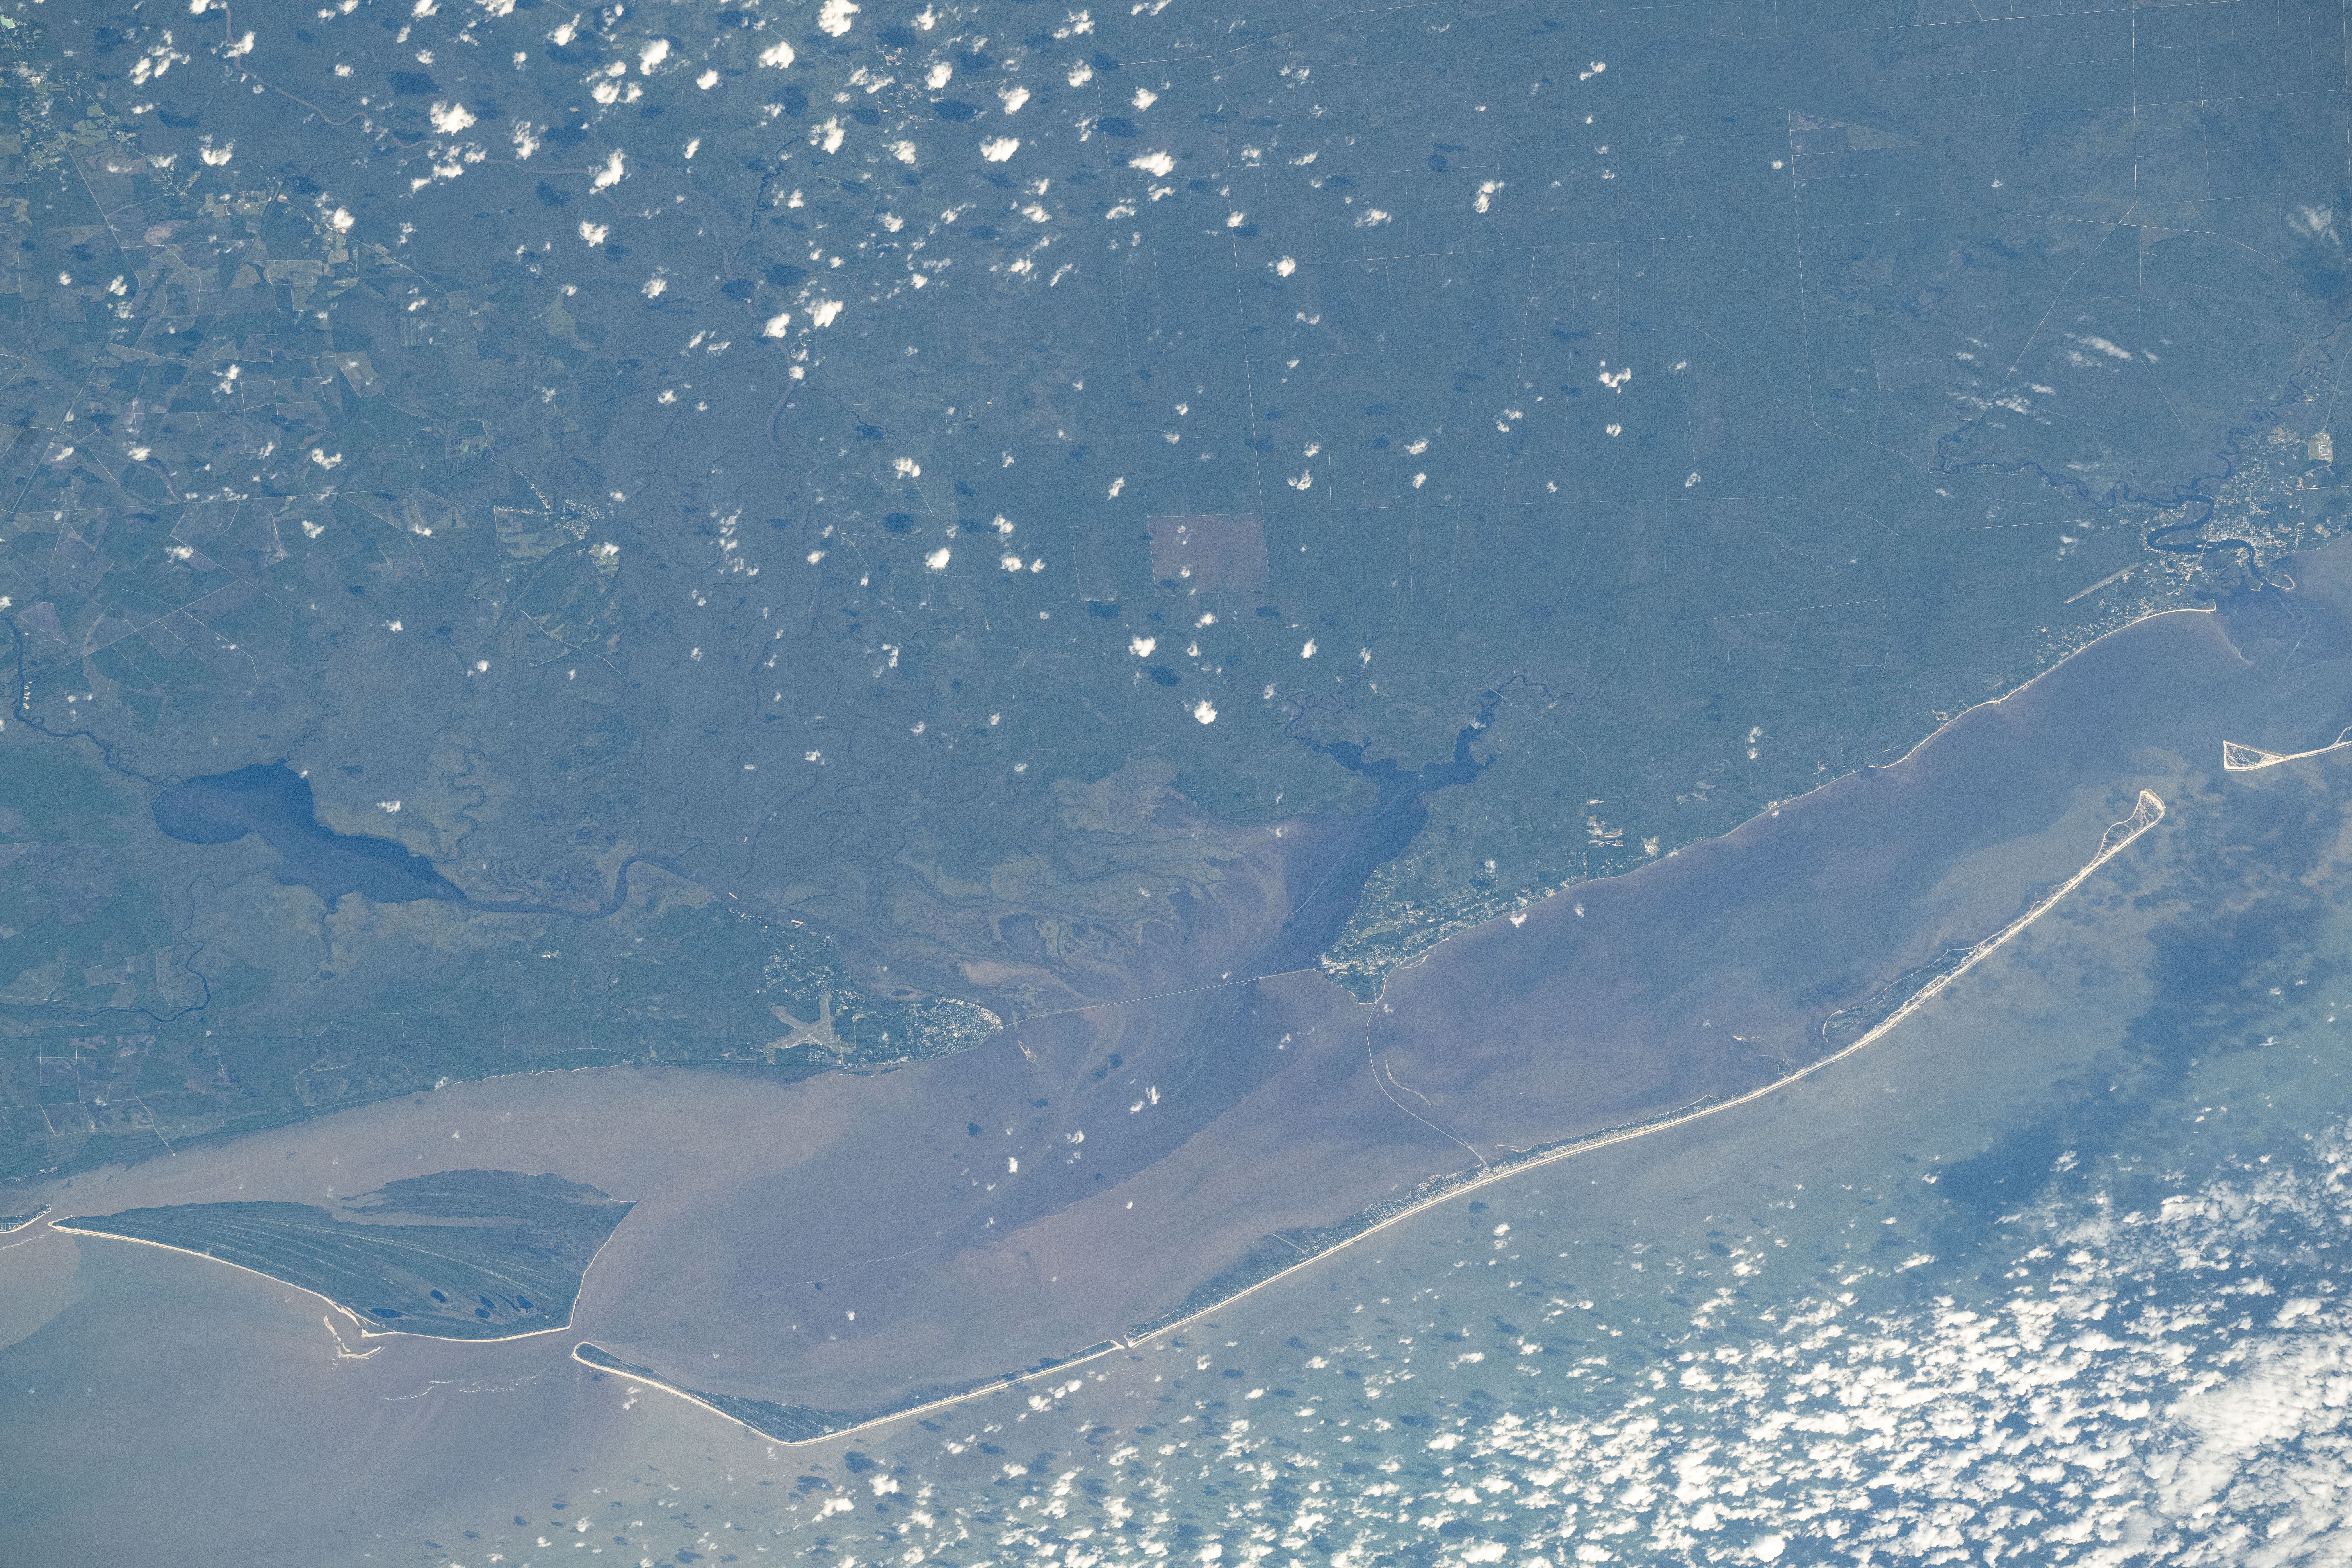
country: USA-FLORIDA
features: FLOODING, APALACHICOLA RIVER, APALACHICOLA BAY, SEDIMENT, WETLANDS
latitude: 29.9
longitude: -84.9
